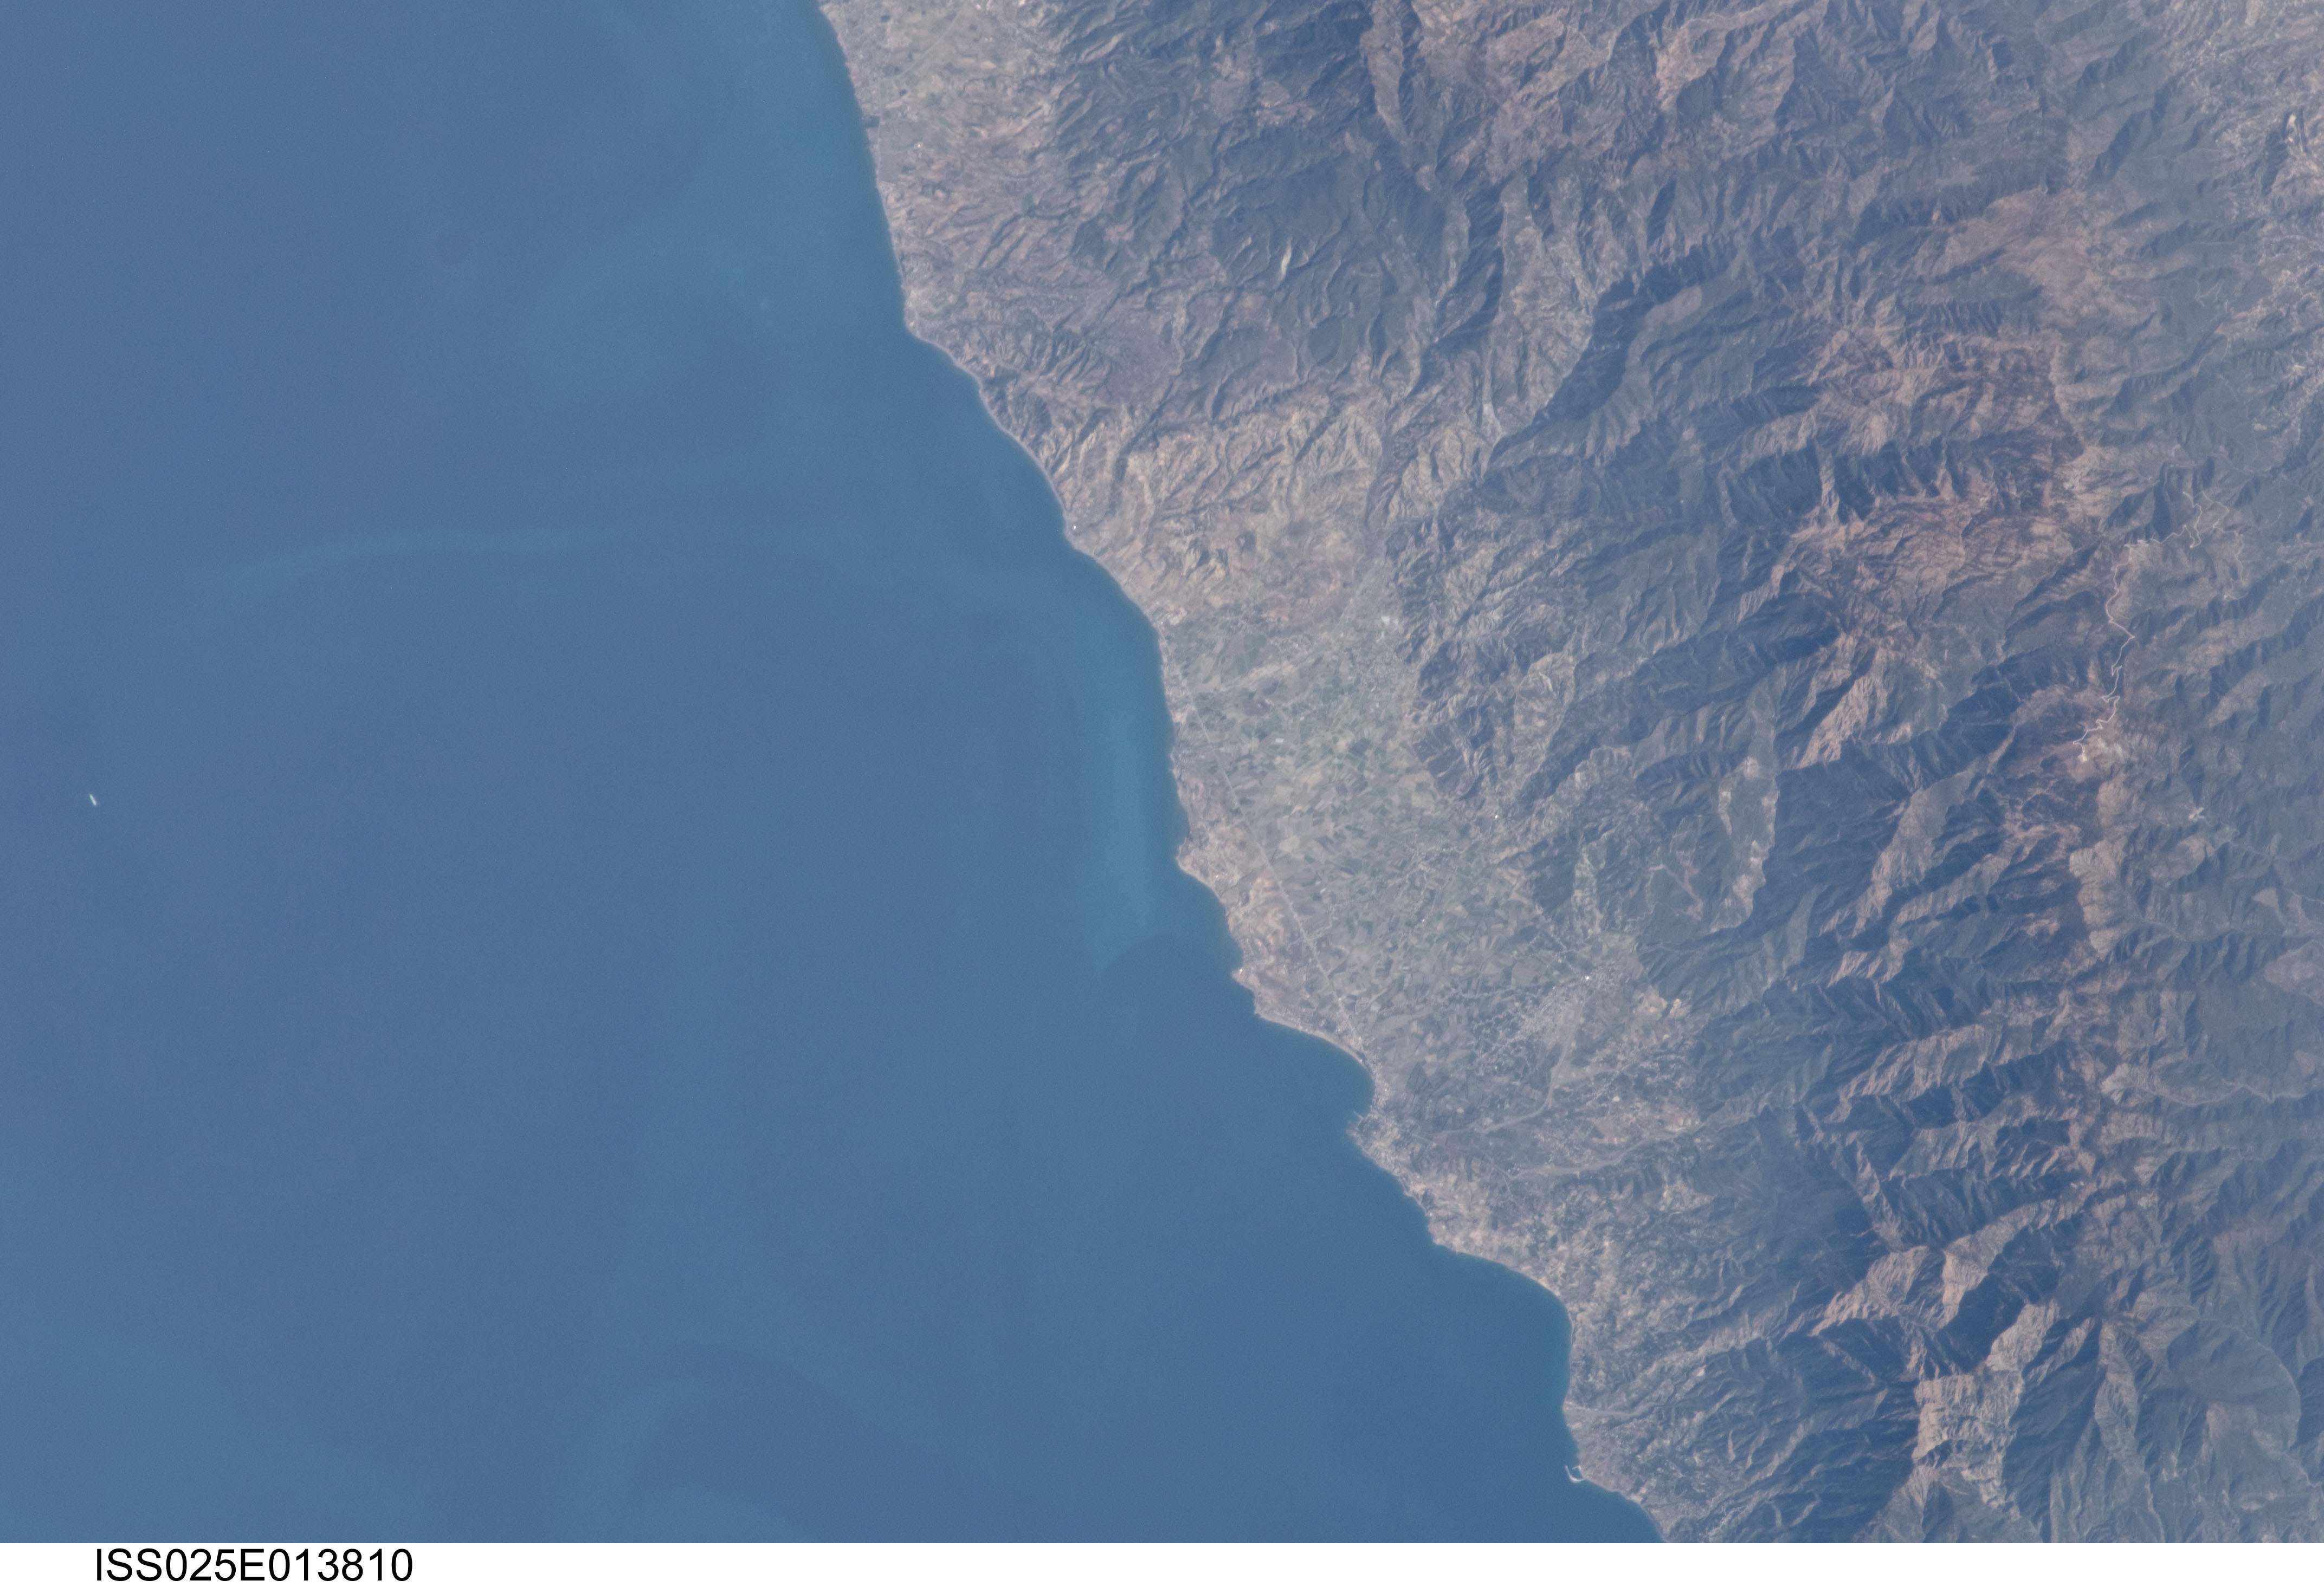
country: TURKEY
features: ISKENDERUN AREA, COAST, NUR MTS., FOR., AGR.
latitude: 36.5
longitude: 35.9
